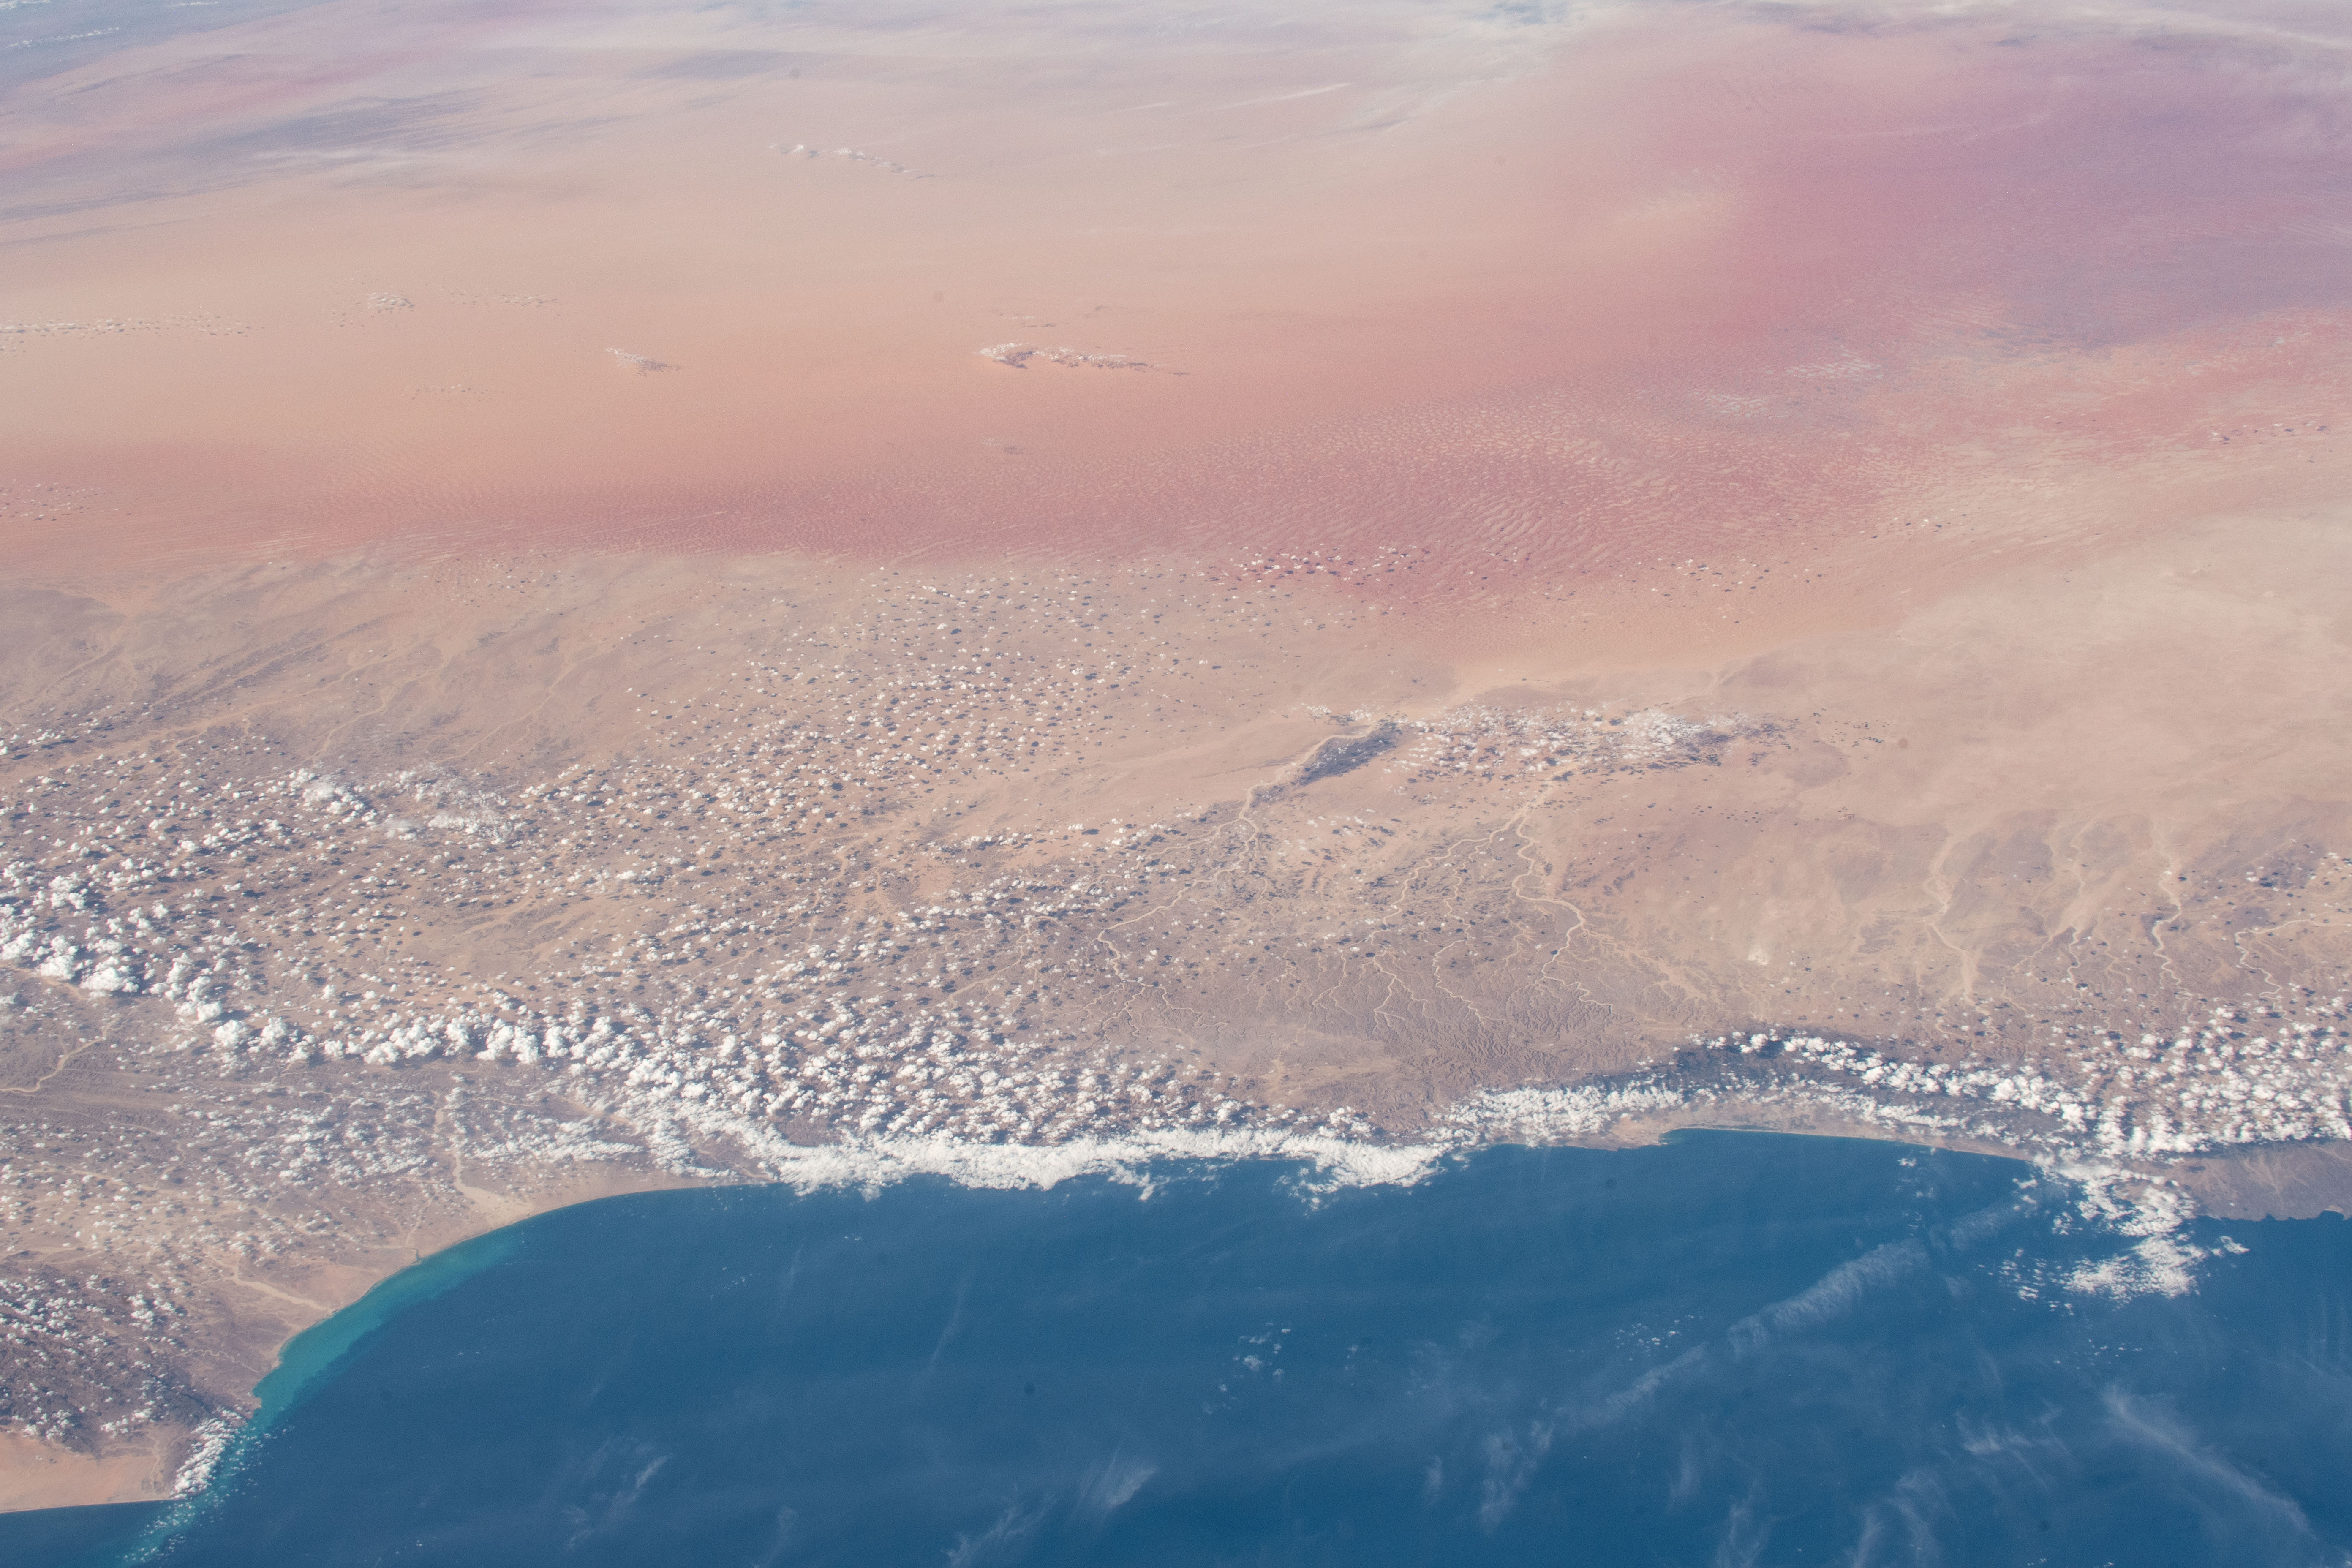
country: OMAN
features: RUB' AL KHALI DESERT, OMAN
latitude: 18.0
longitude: 53.0
